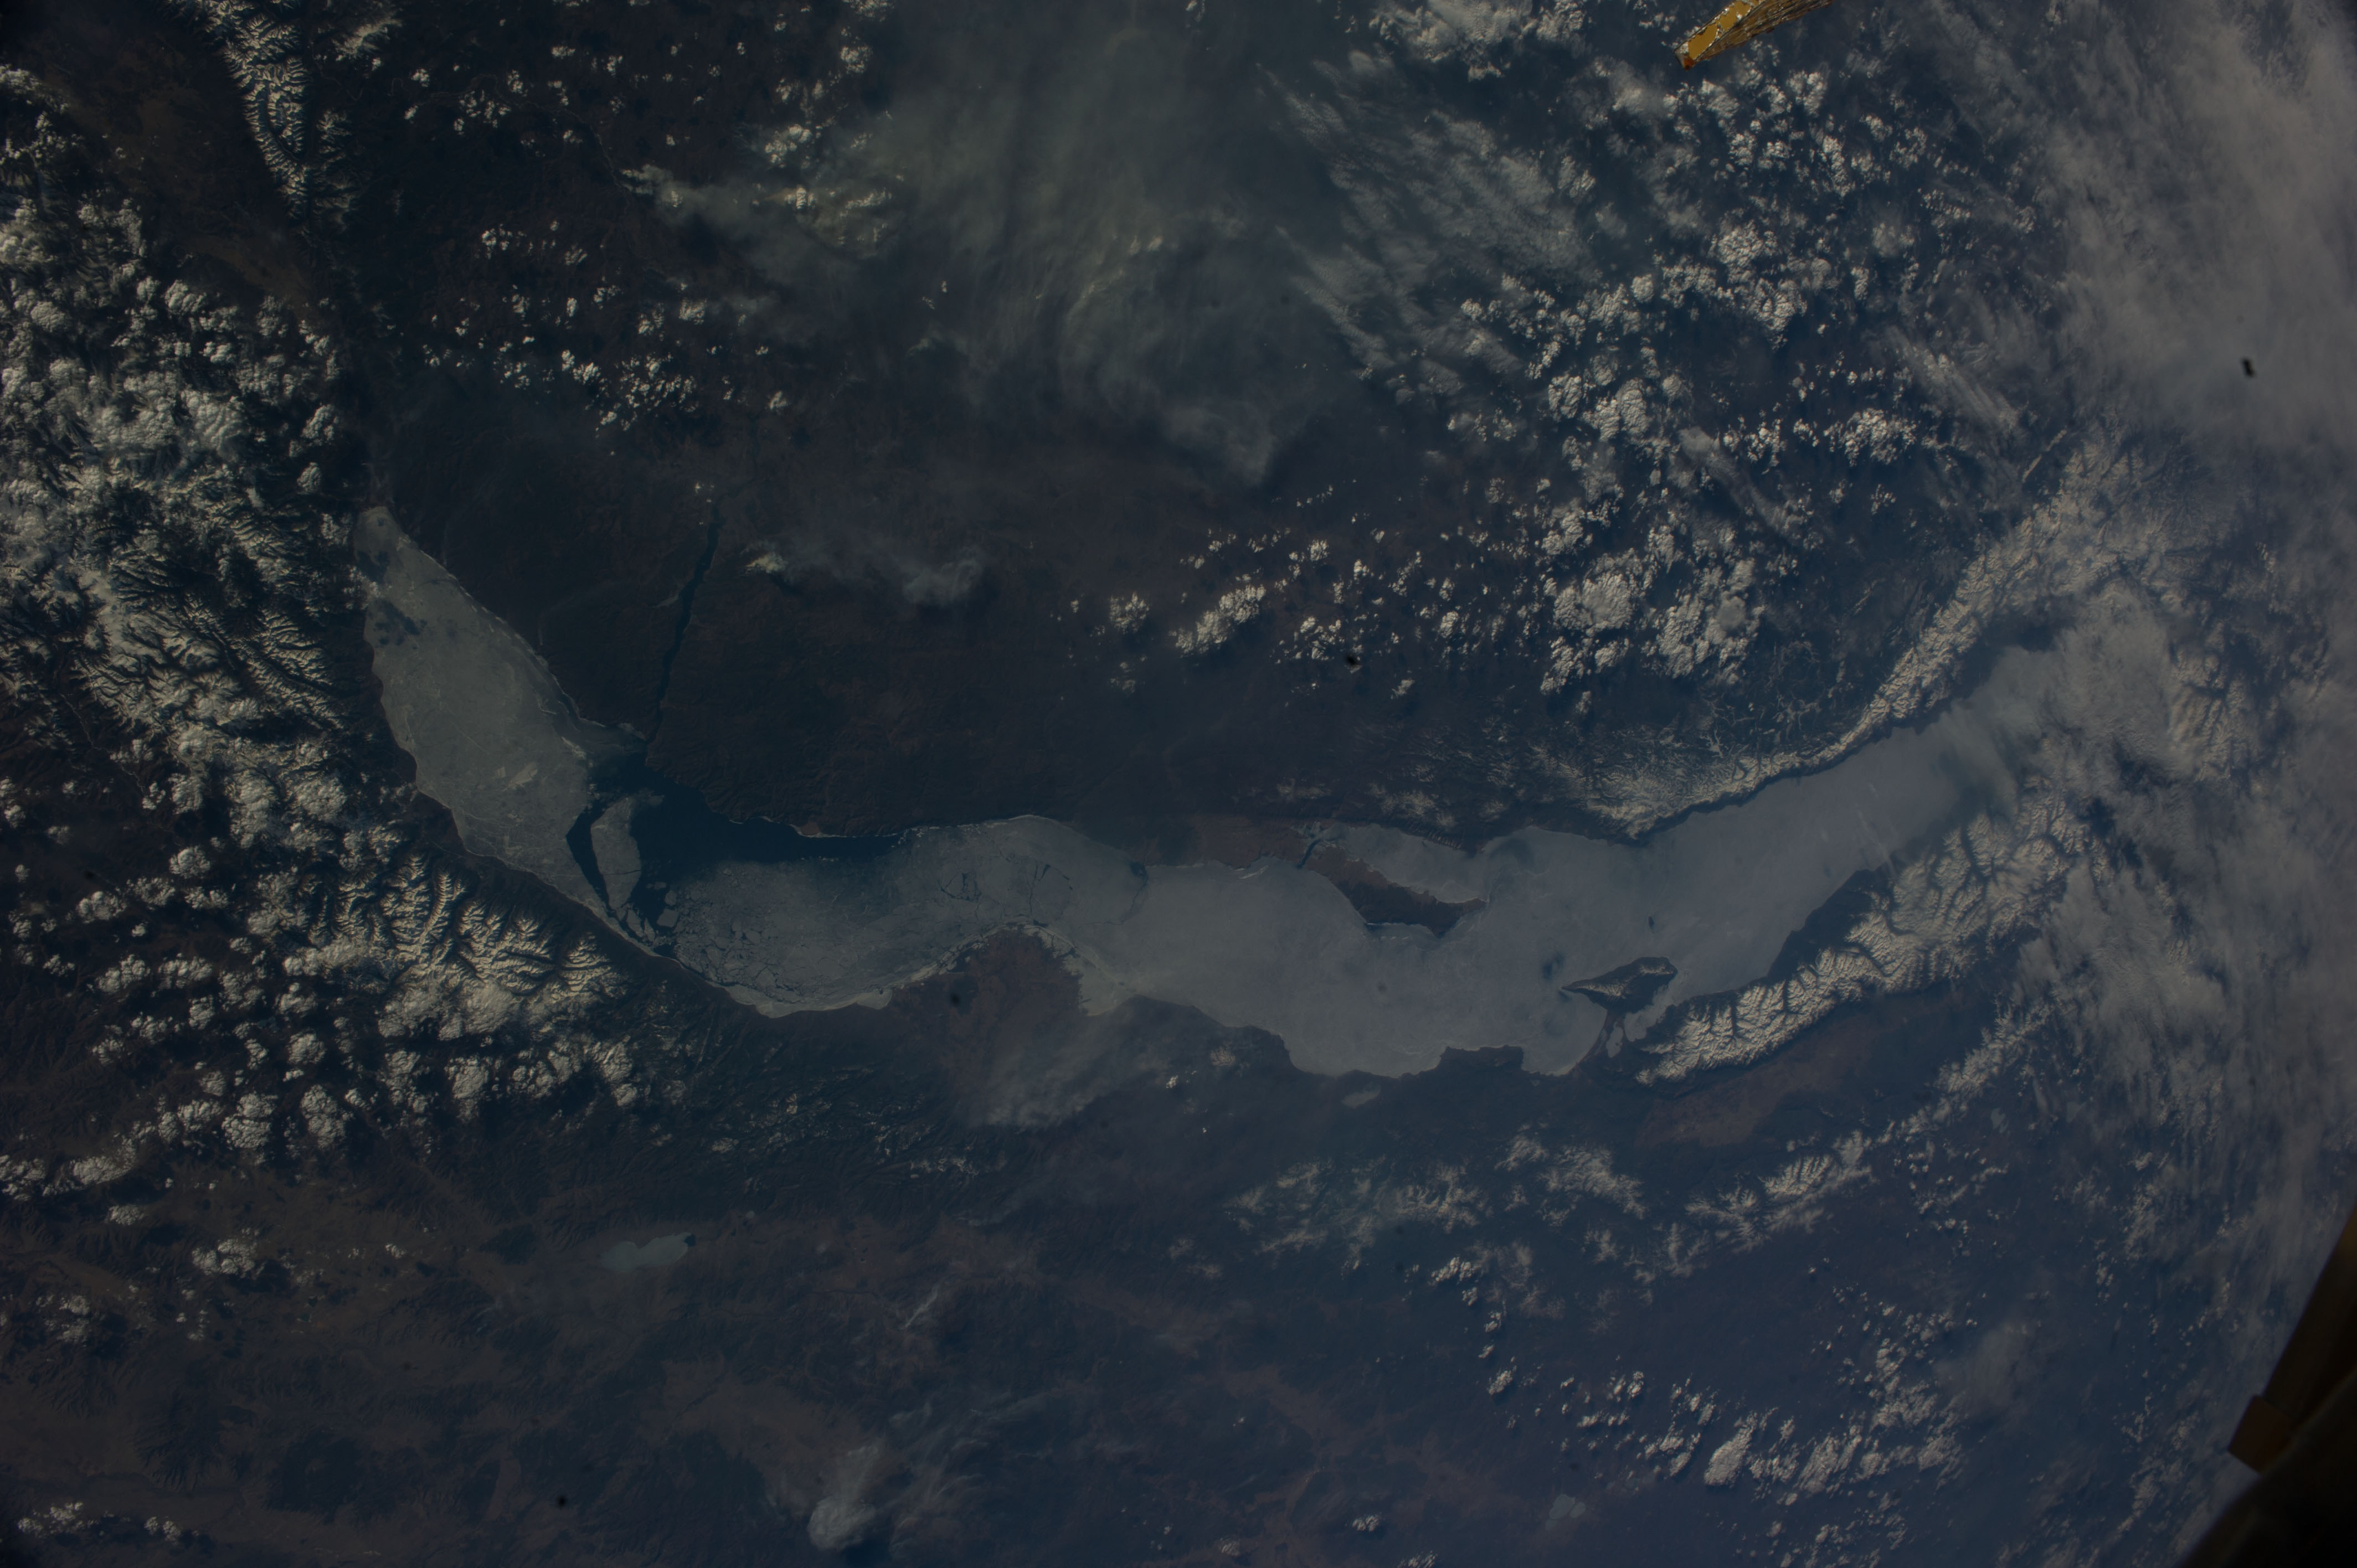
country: RUSSIAN_FEDERATION
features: BAIKAL LAKE, CHERNORUD, IRKUTSK, BAYANDAY, KHUZHIR
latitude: 52.9
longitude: 106.5
